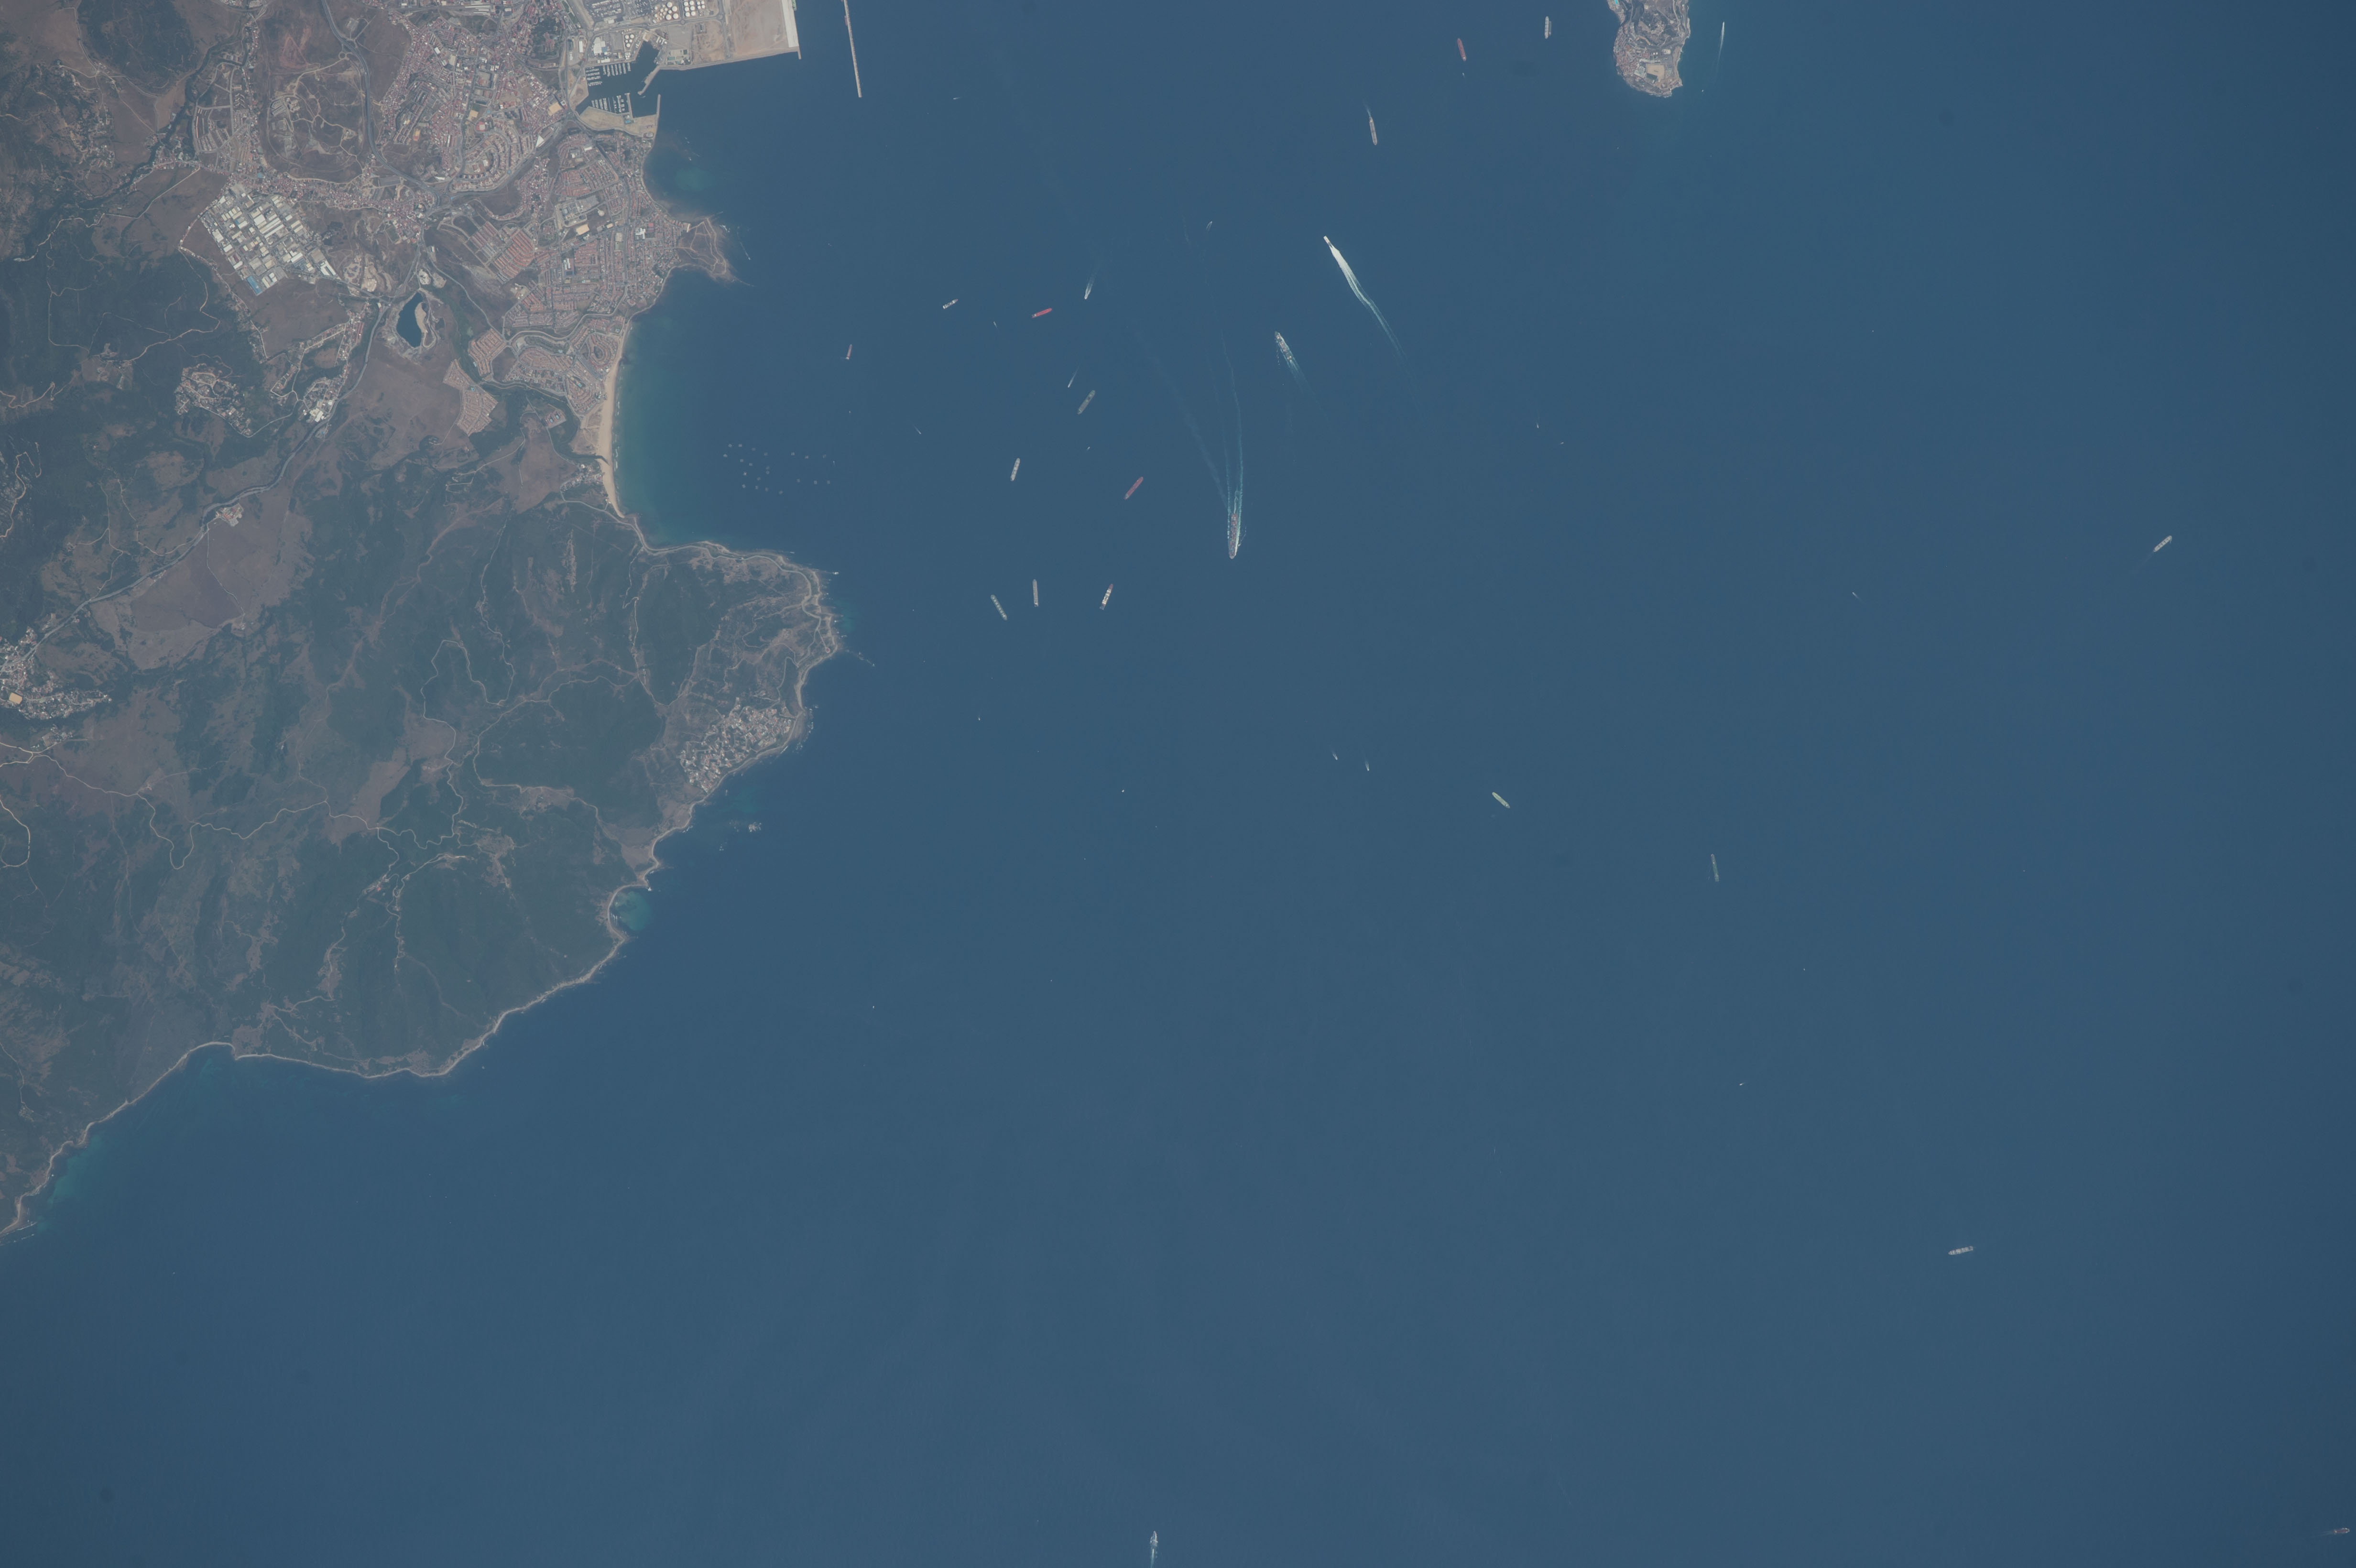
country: SPAIN
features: STRAIT OF GIBRALTAR, ALBORAN SEA, ALGECIRAS, SHIPS
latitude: 36.1
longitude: -5.4
